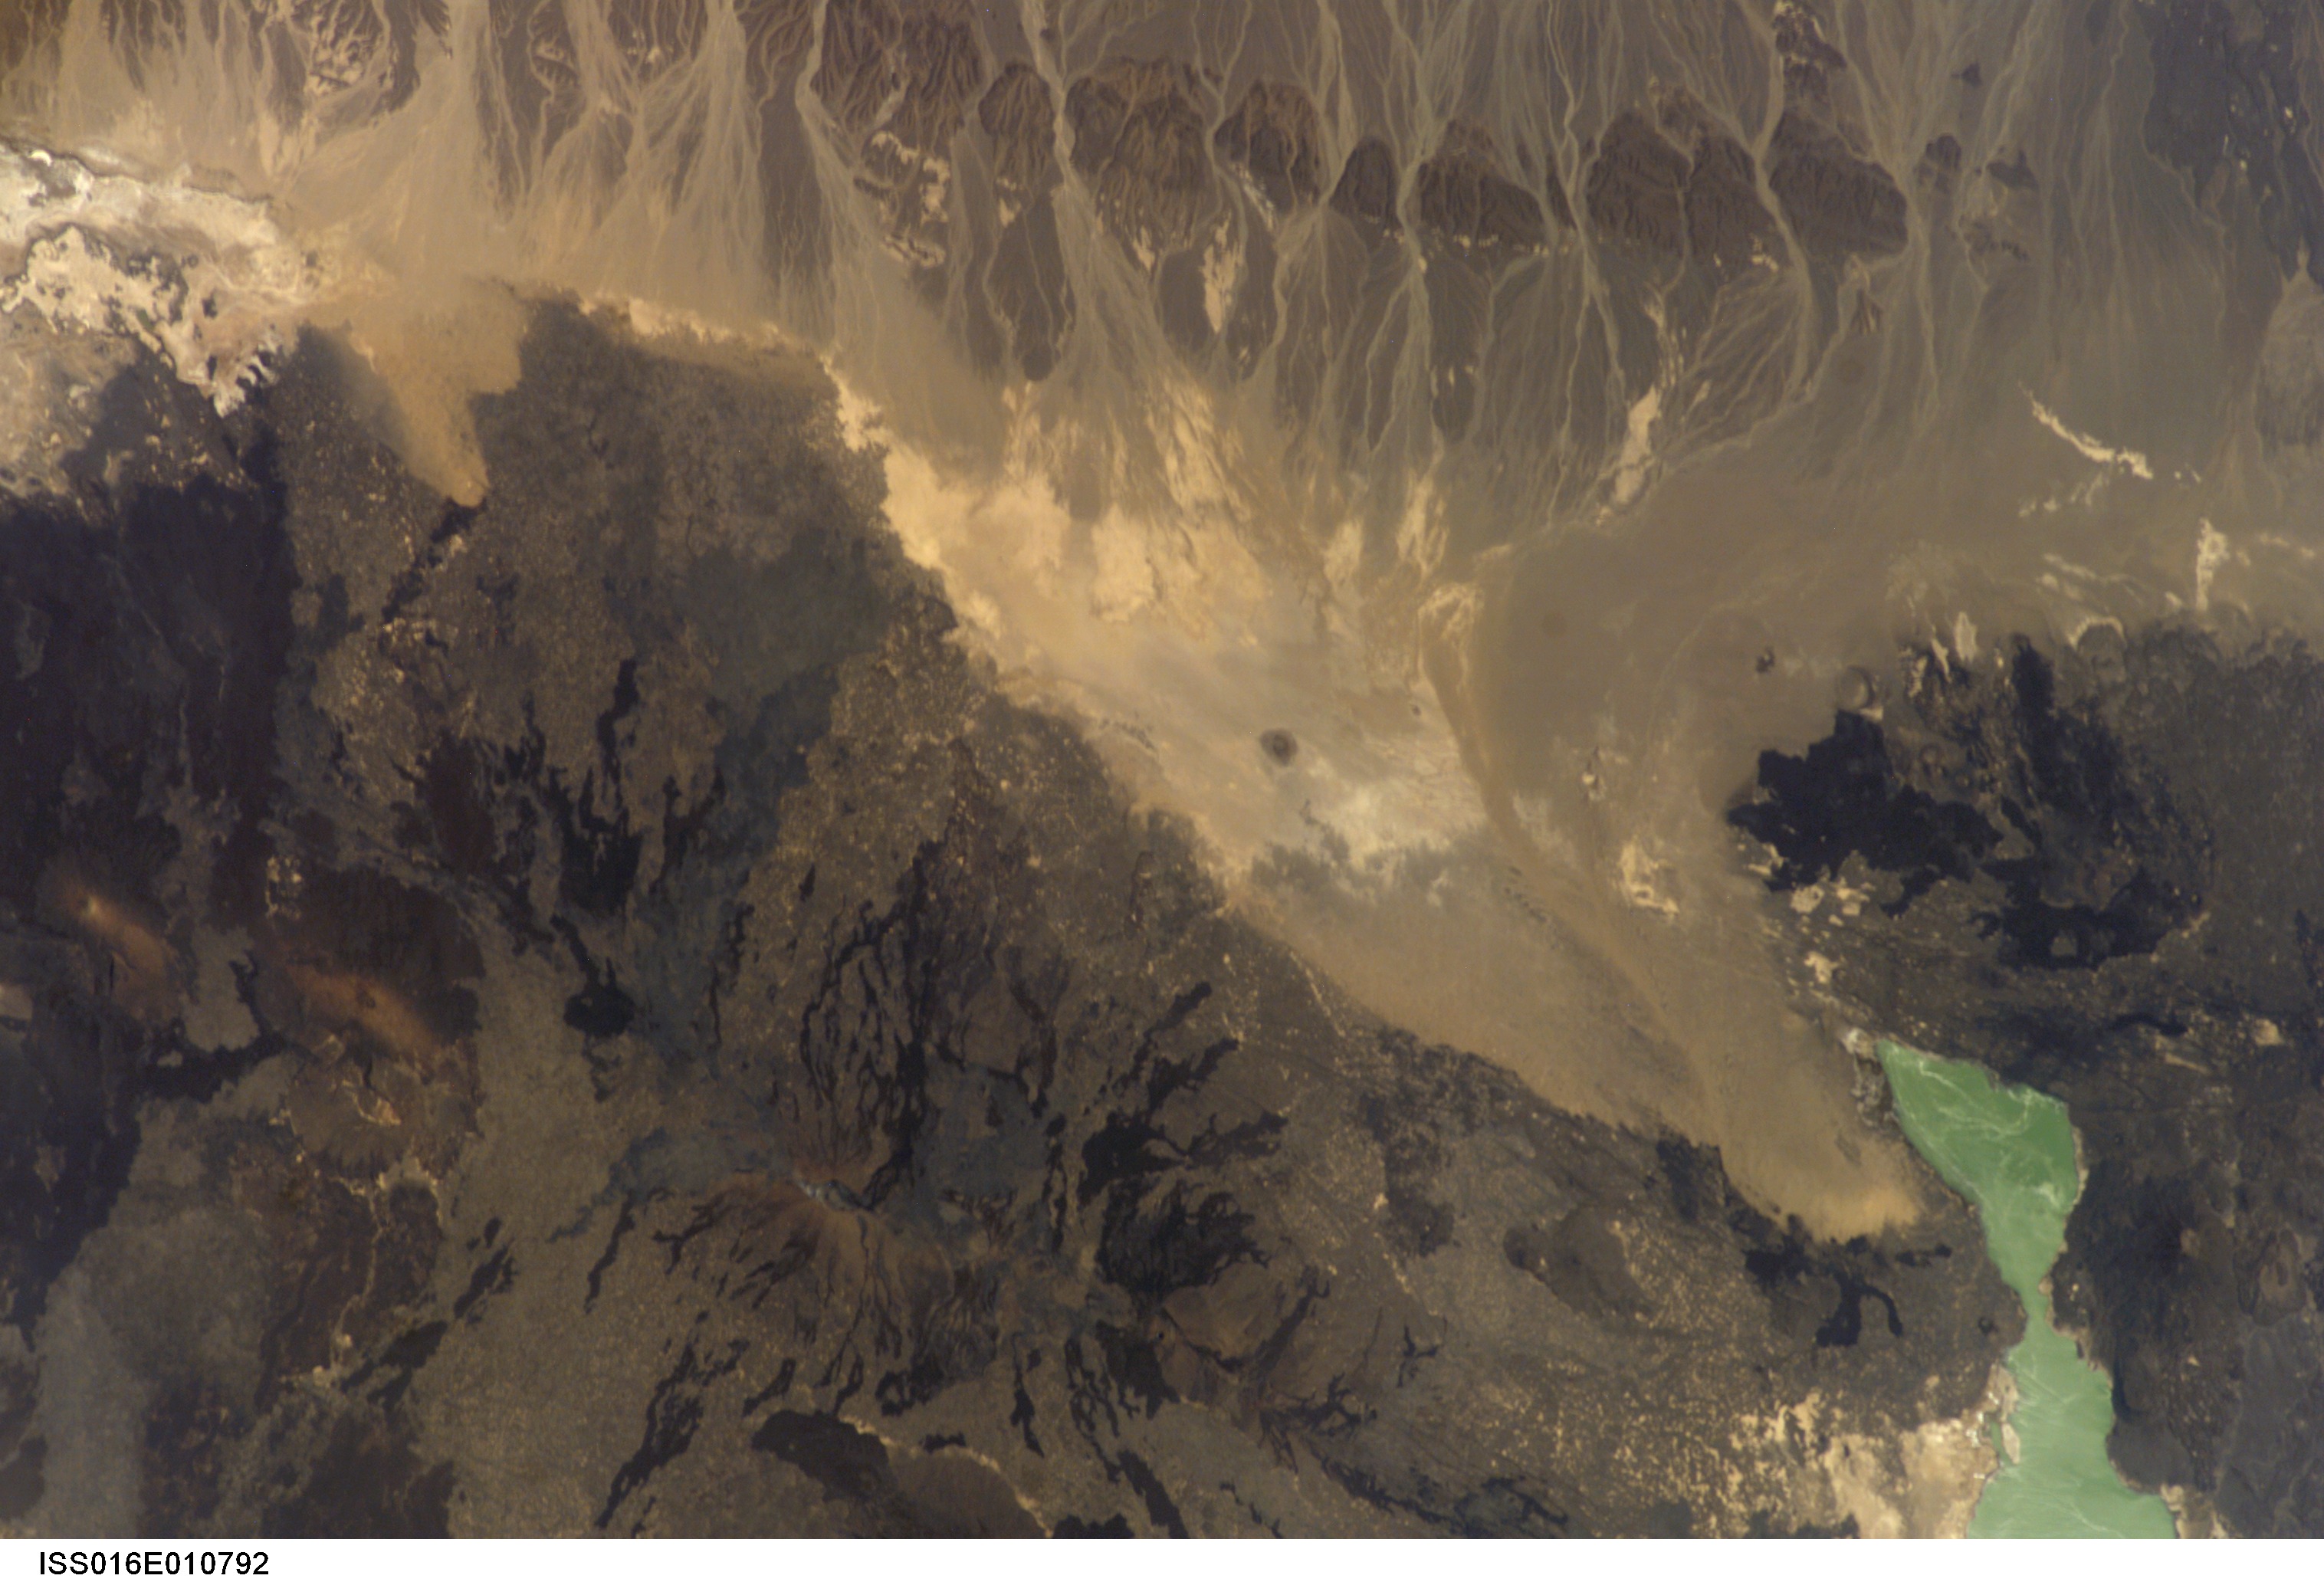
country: ETHIOPIA
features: AFAR DEPRESSION, LAKES, LAVA
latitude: 13.5
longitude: 41.0
